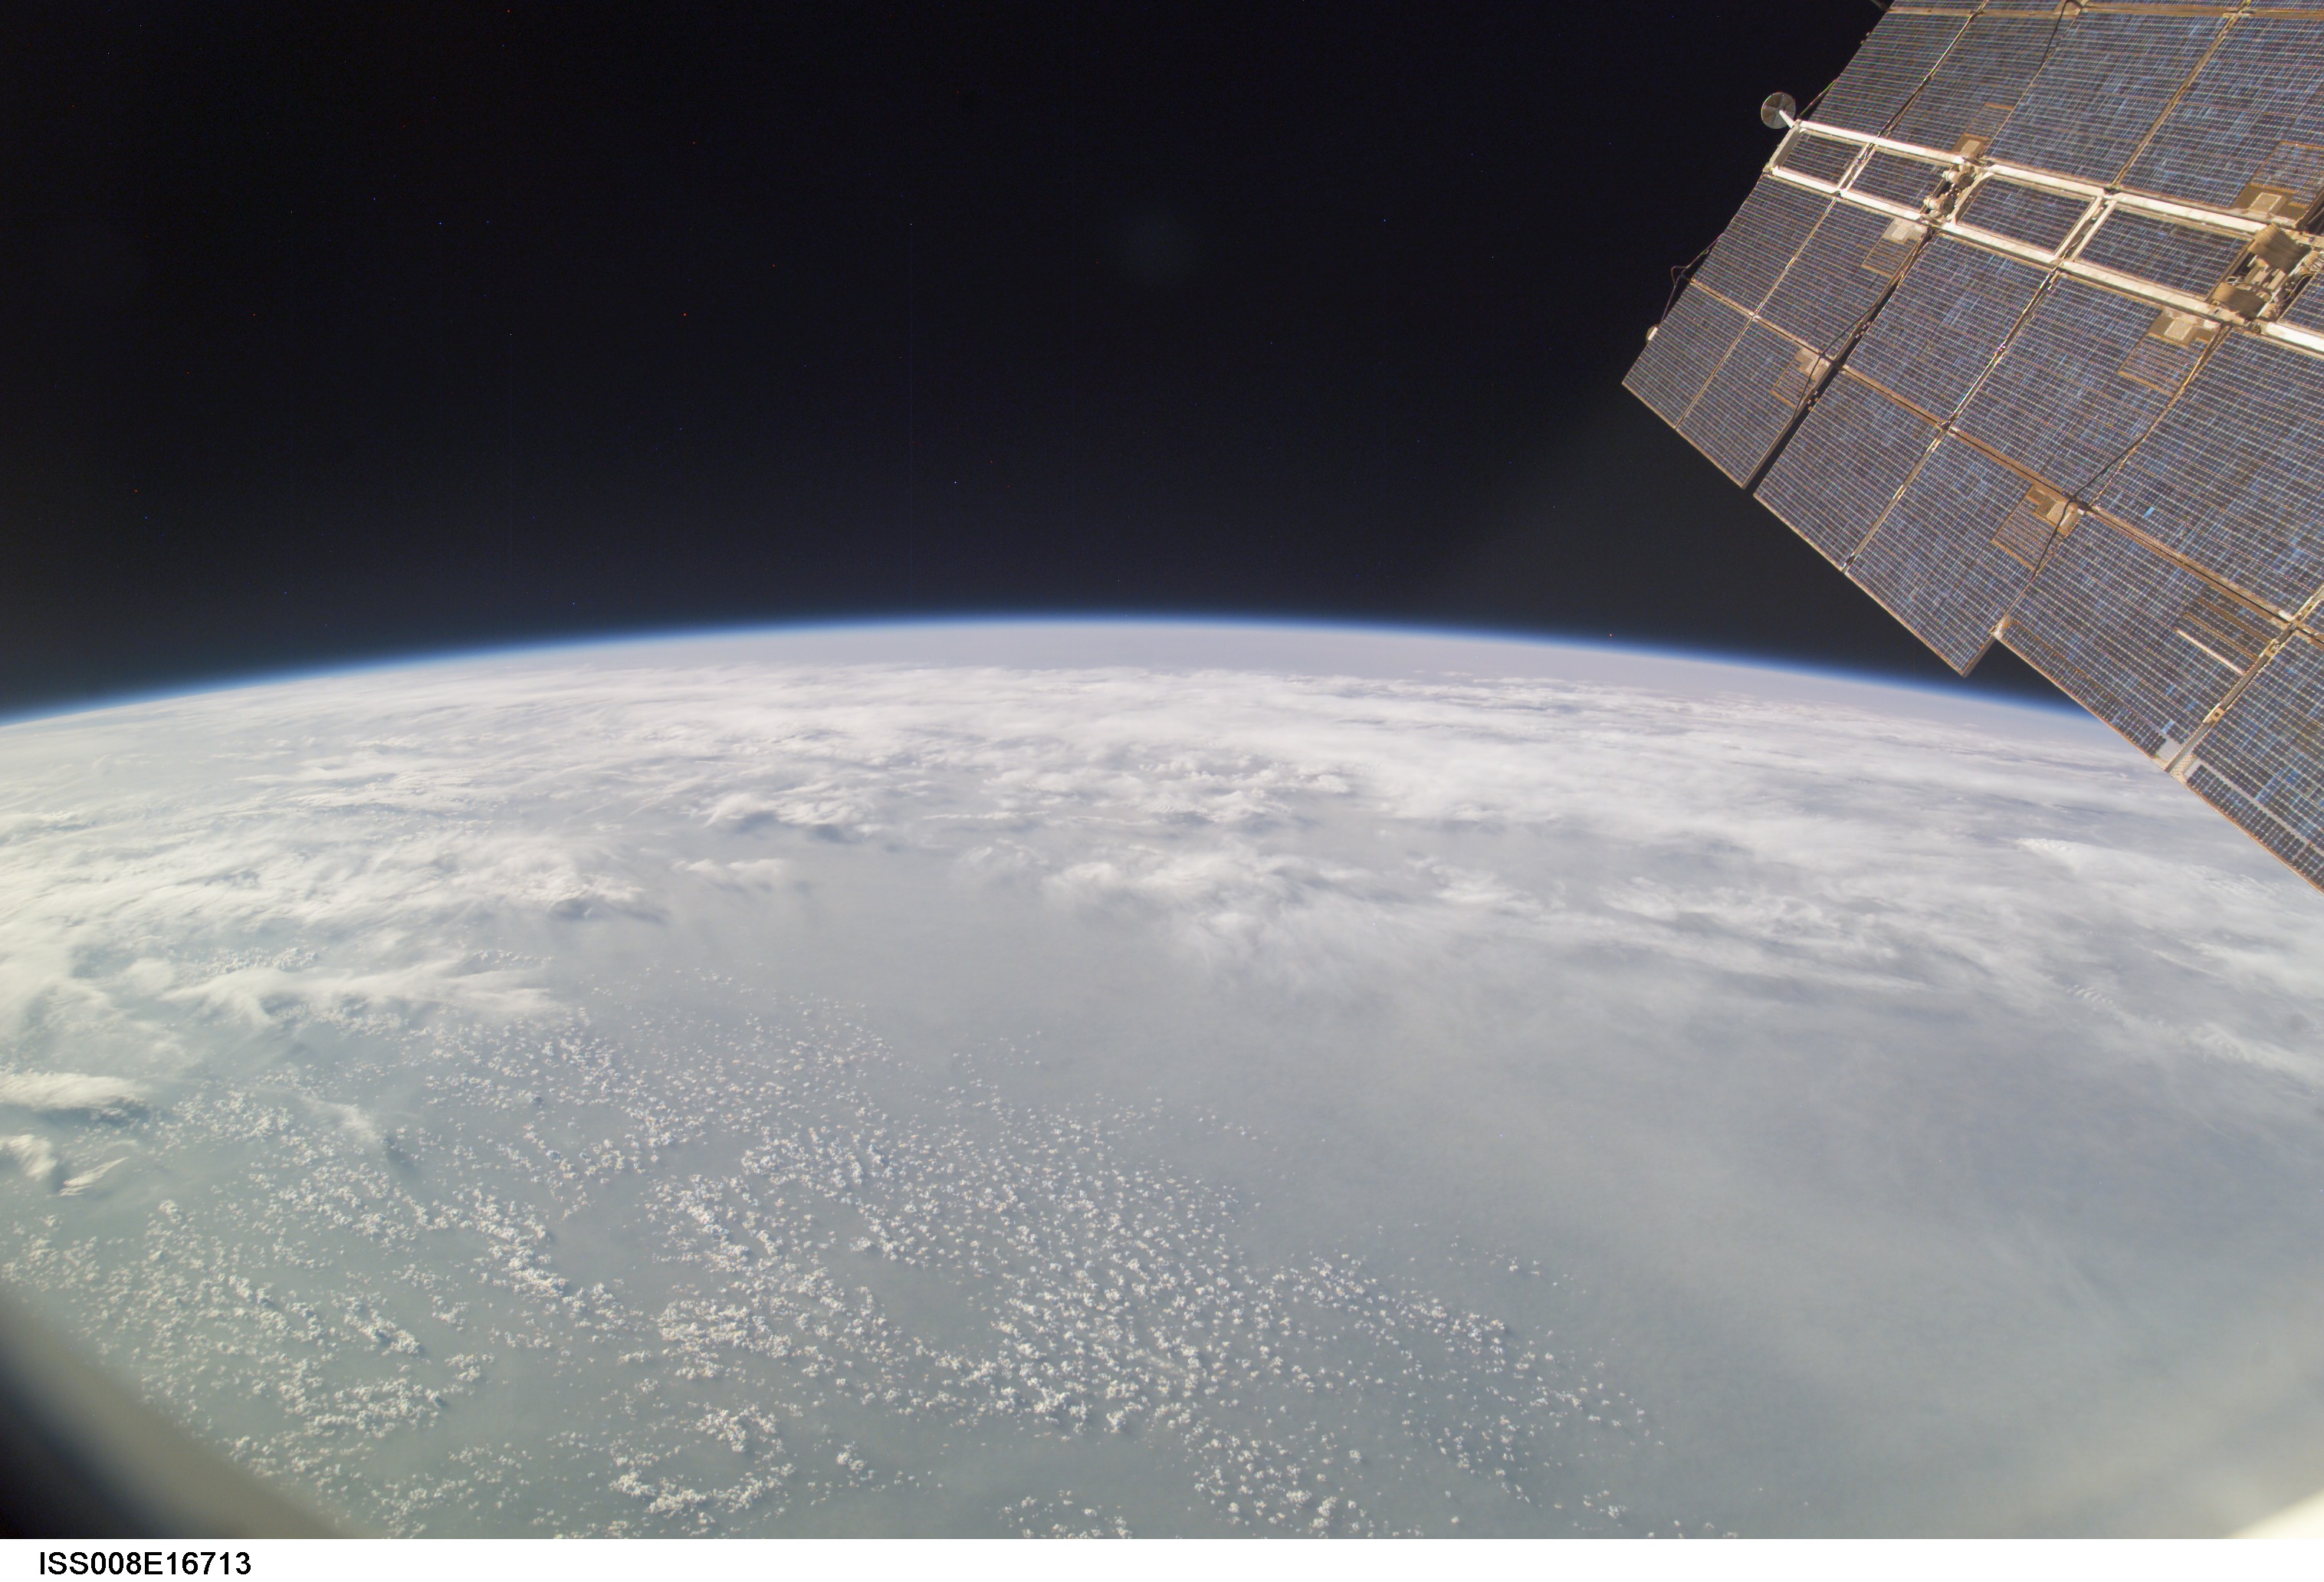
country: AFRICA
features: PAN-DUST, SMOKE, CLOUD PATTERNS
